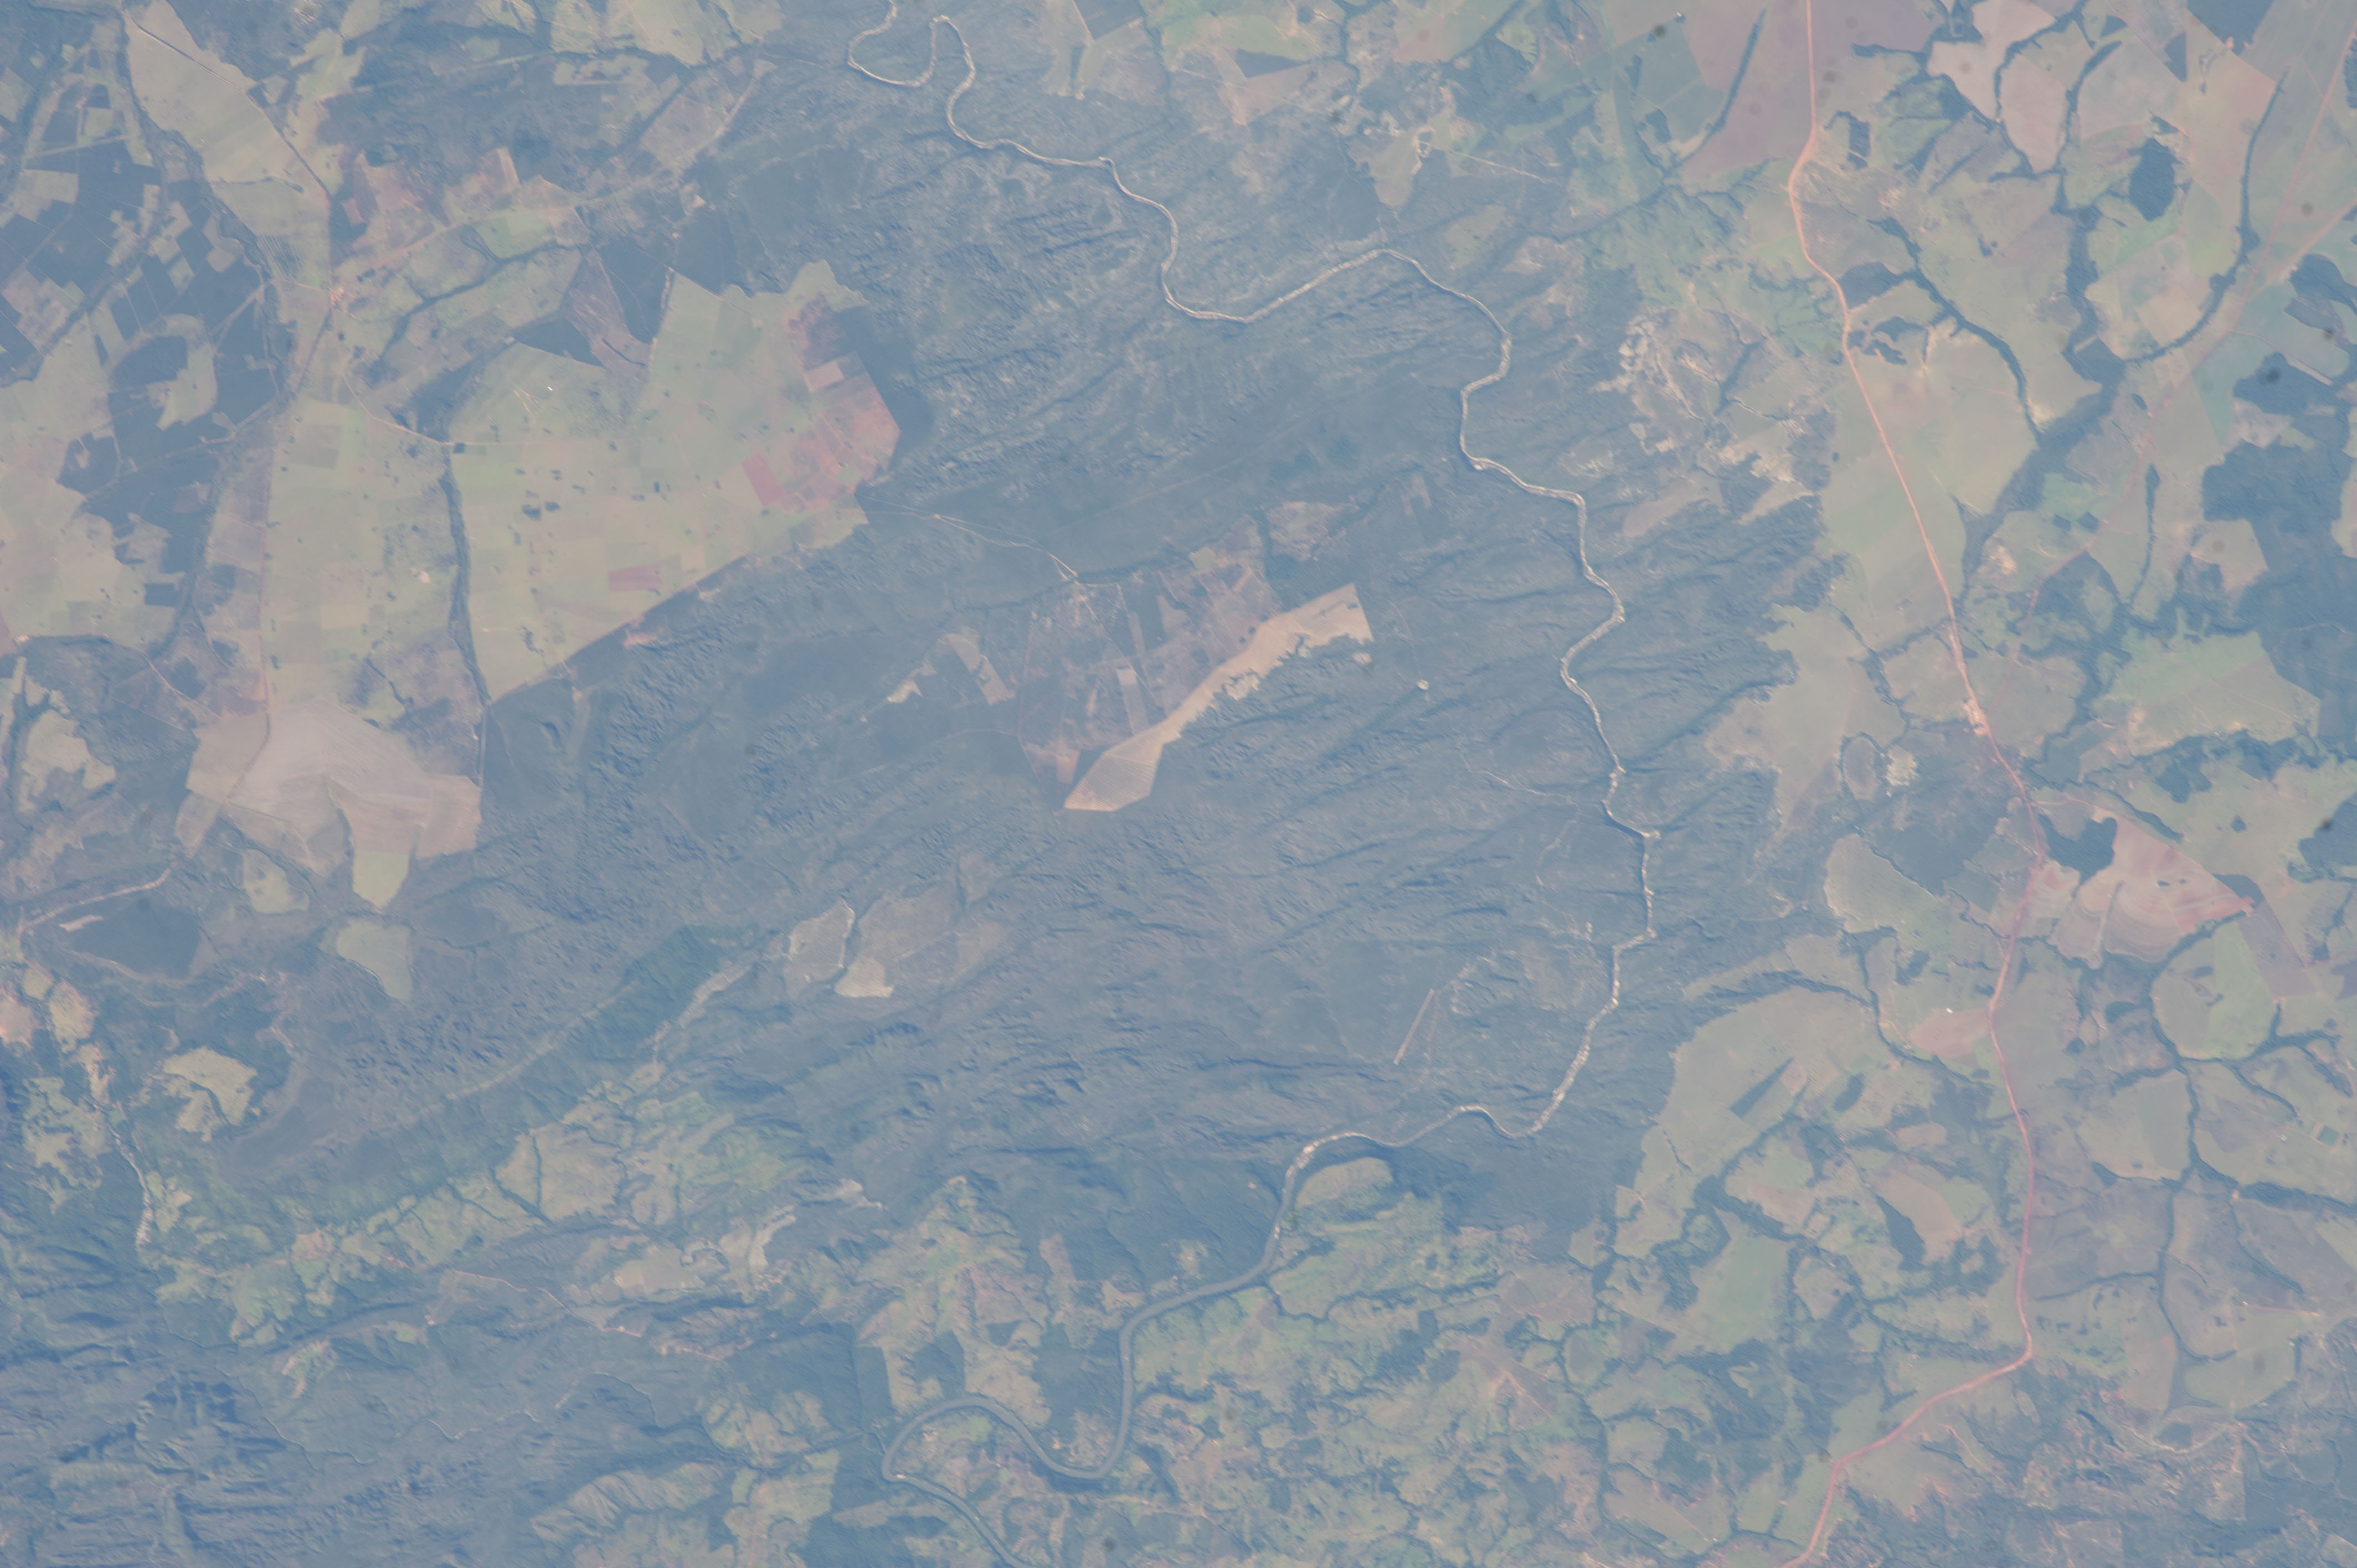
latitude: -16.3
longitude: -52.6
